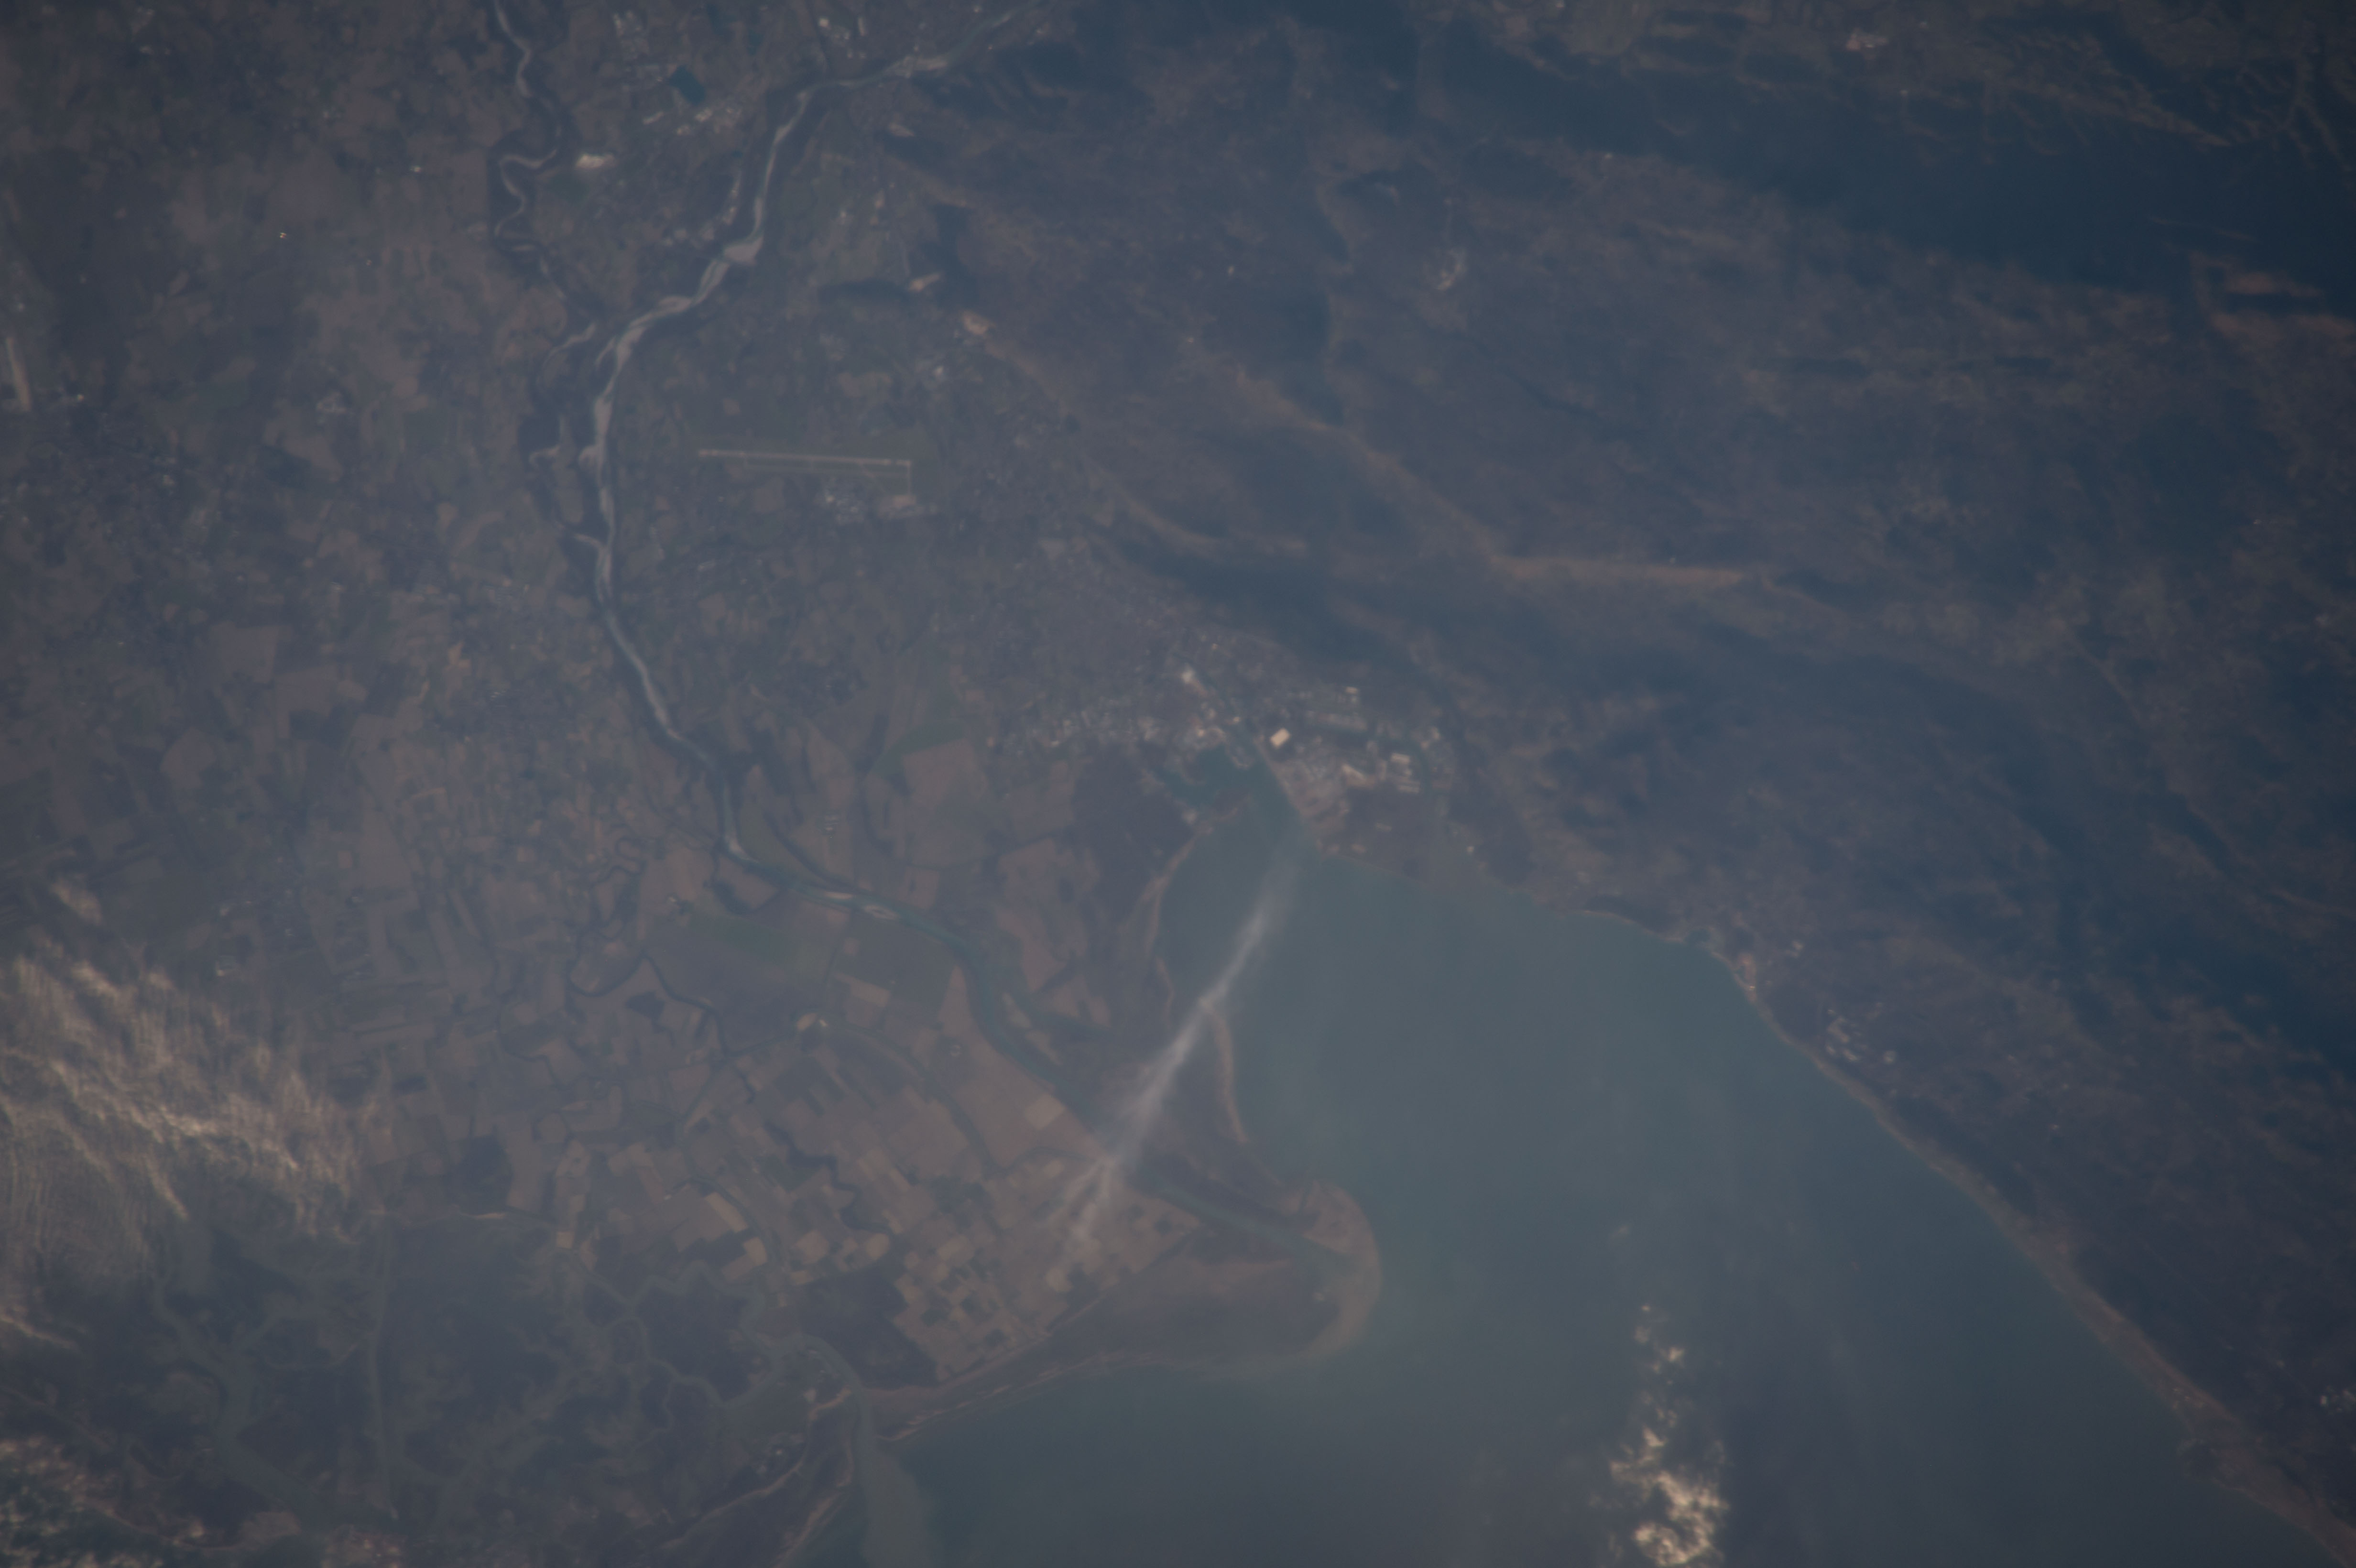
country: ITALY
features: GULF OF TRIESTE,ITALY,SOEA RIVER,MONFALCONE,AEROPORTO FRIULI VENEZIA GIULI
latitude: 45.8
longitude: 13.5
